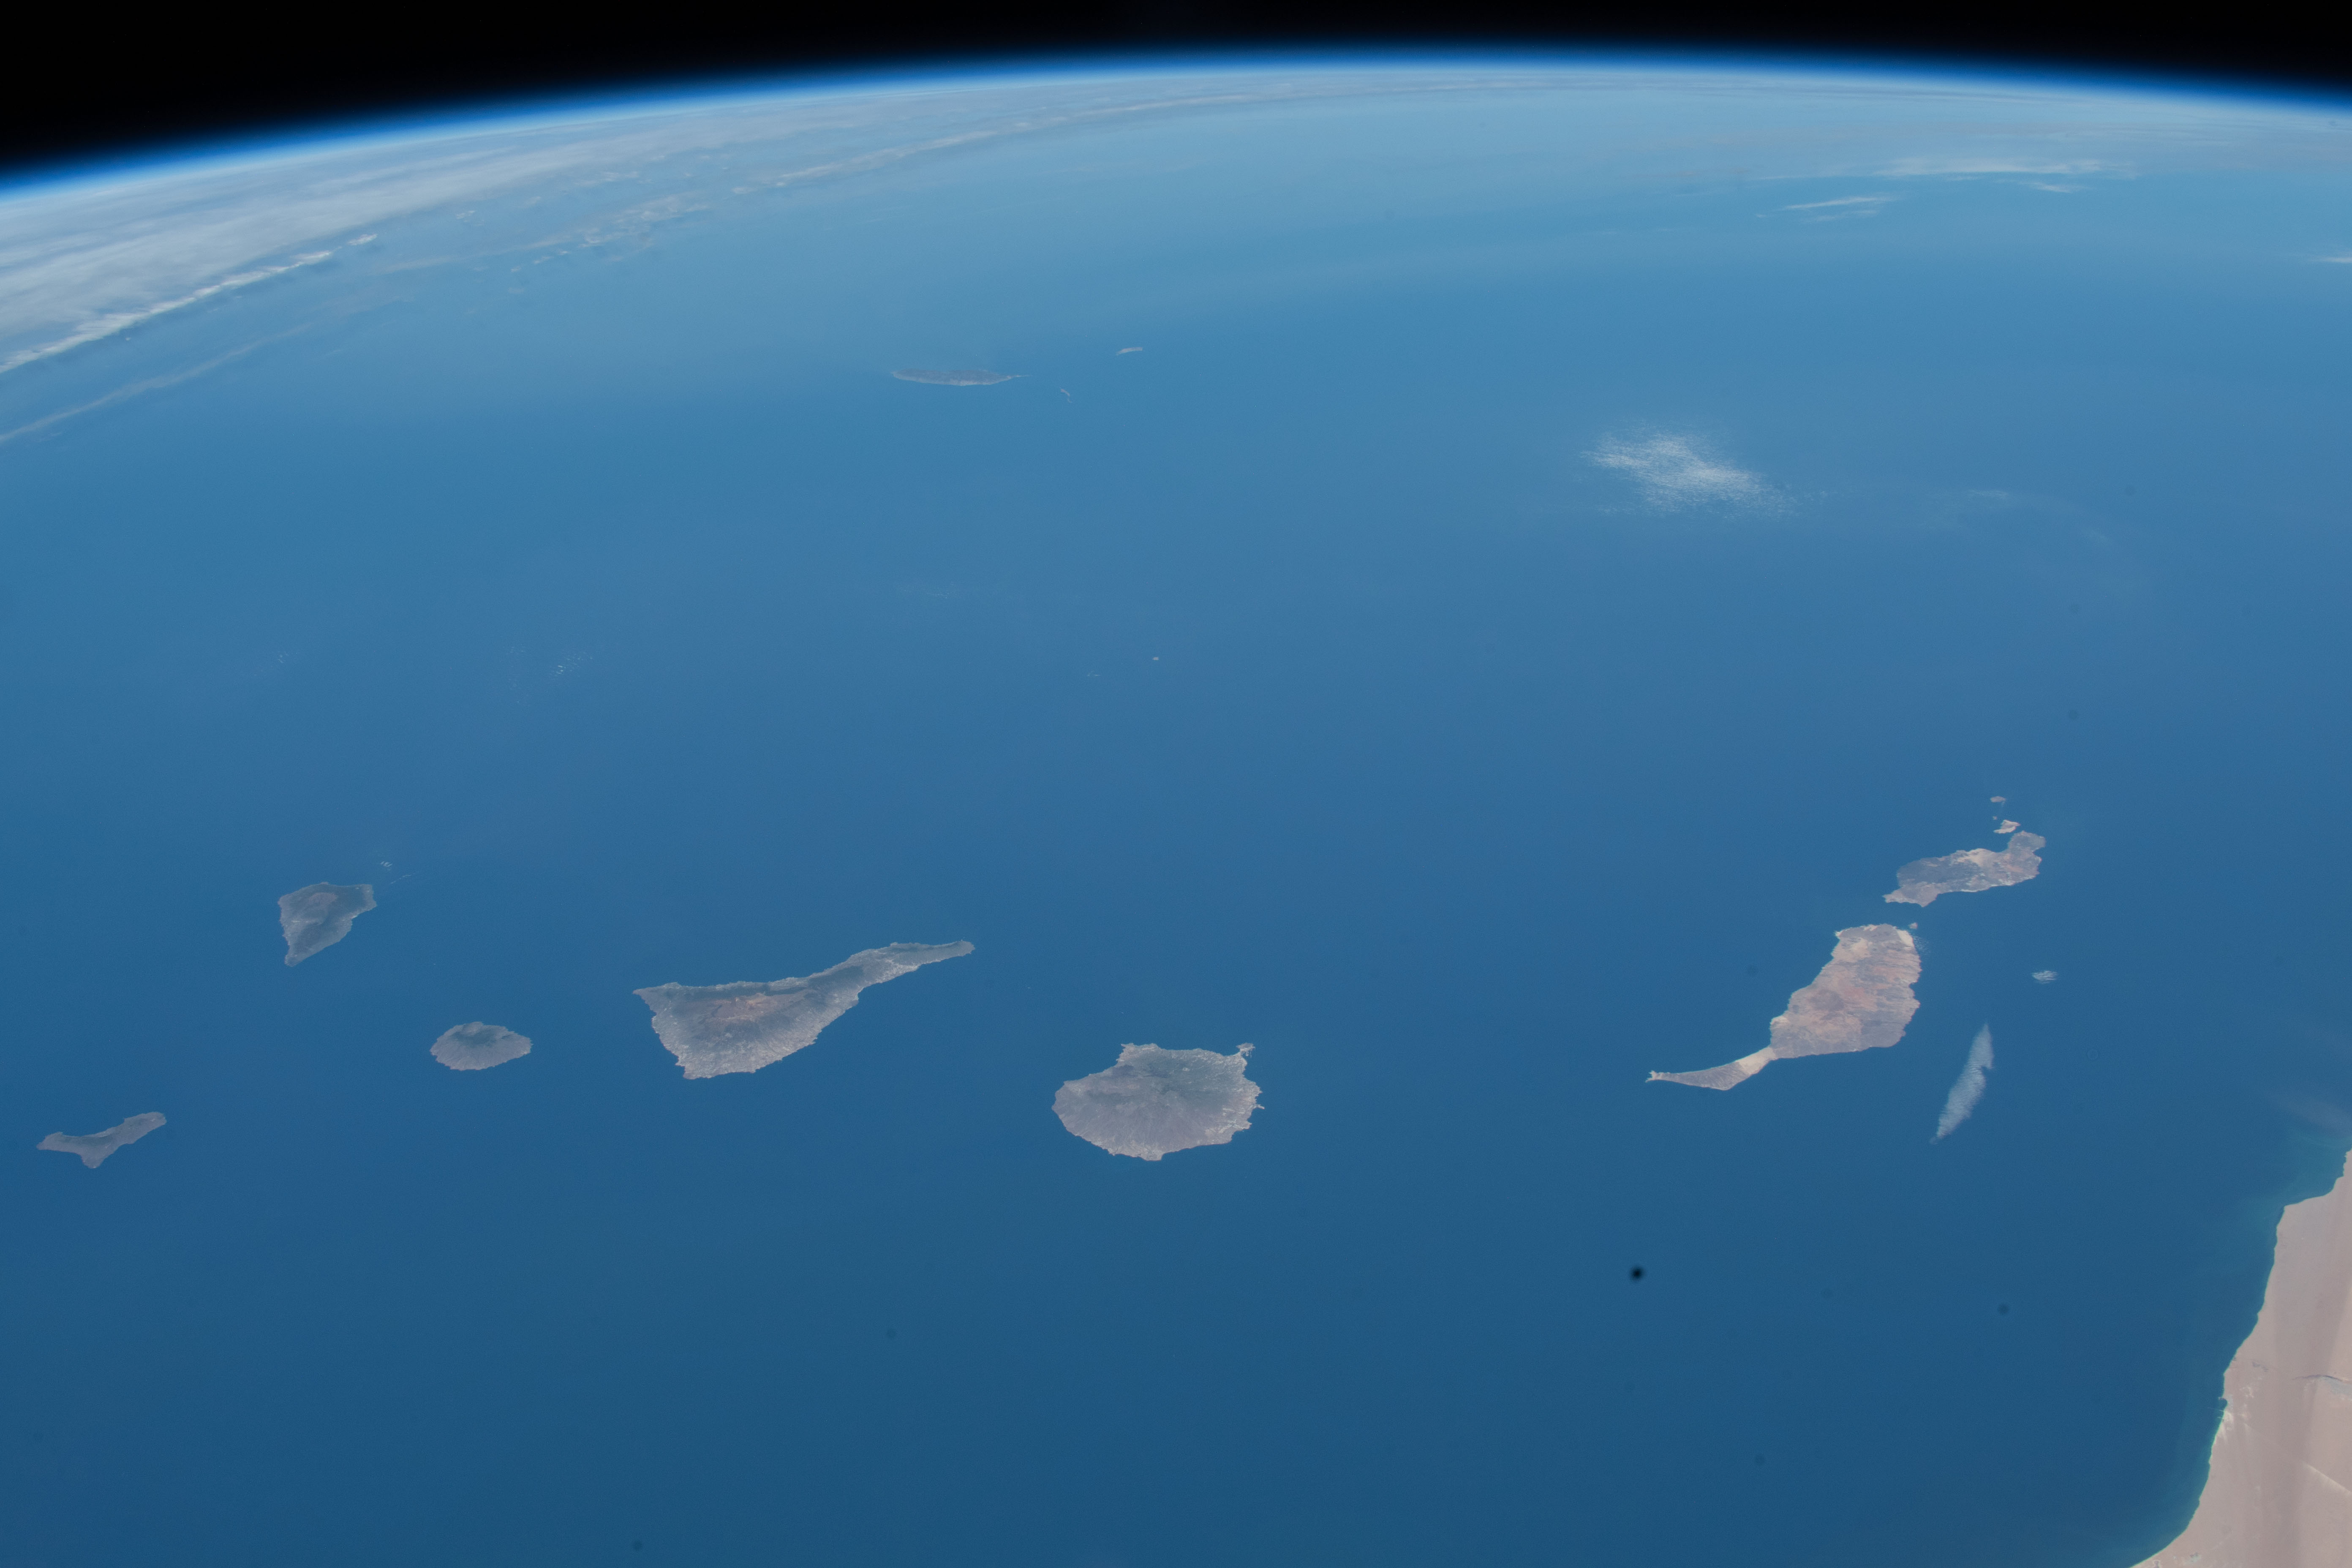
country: CANARY ISLANDS
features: CANARY ISLANDS
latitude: 29.5
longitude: -15.5
